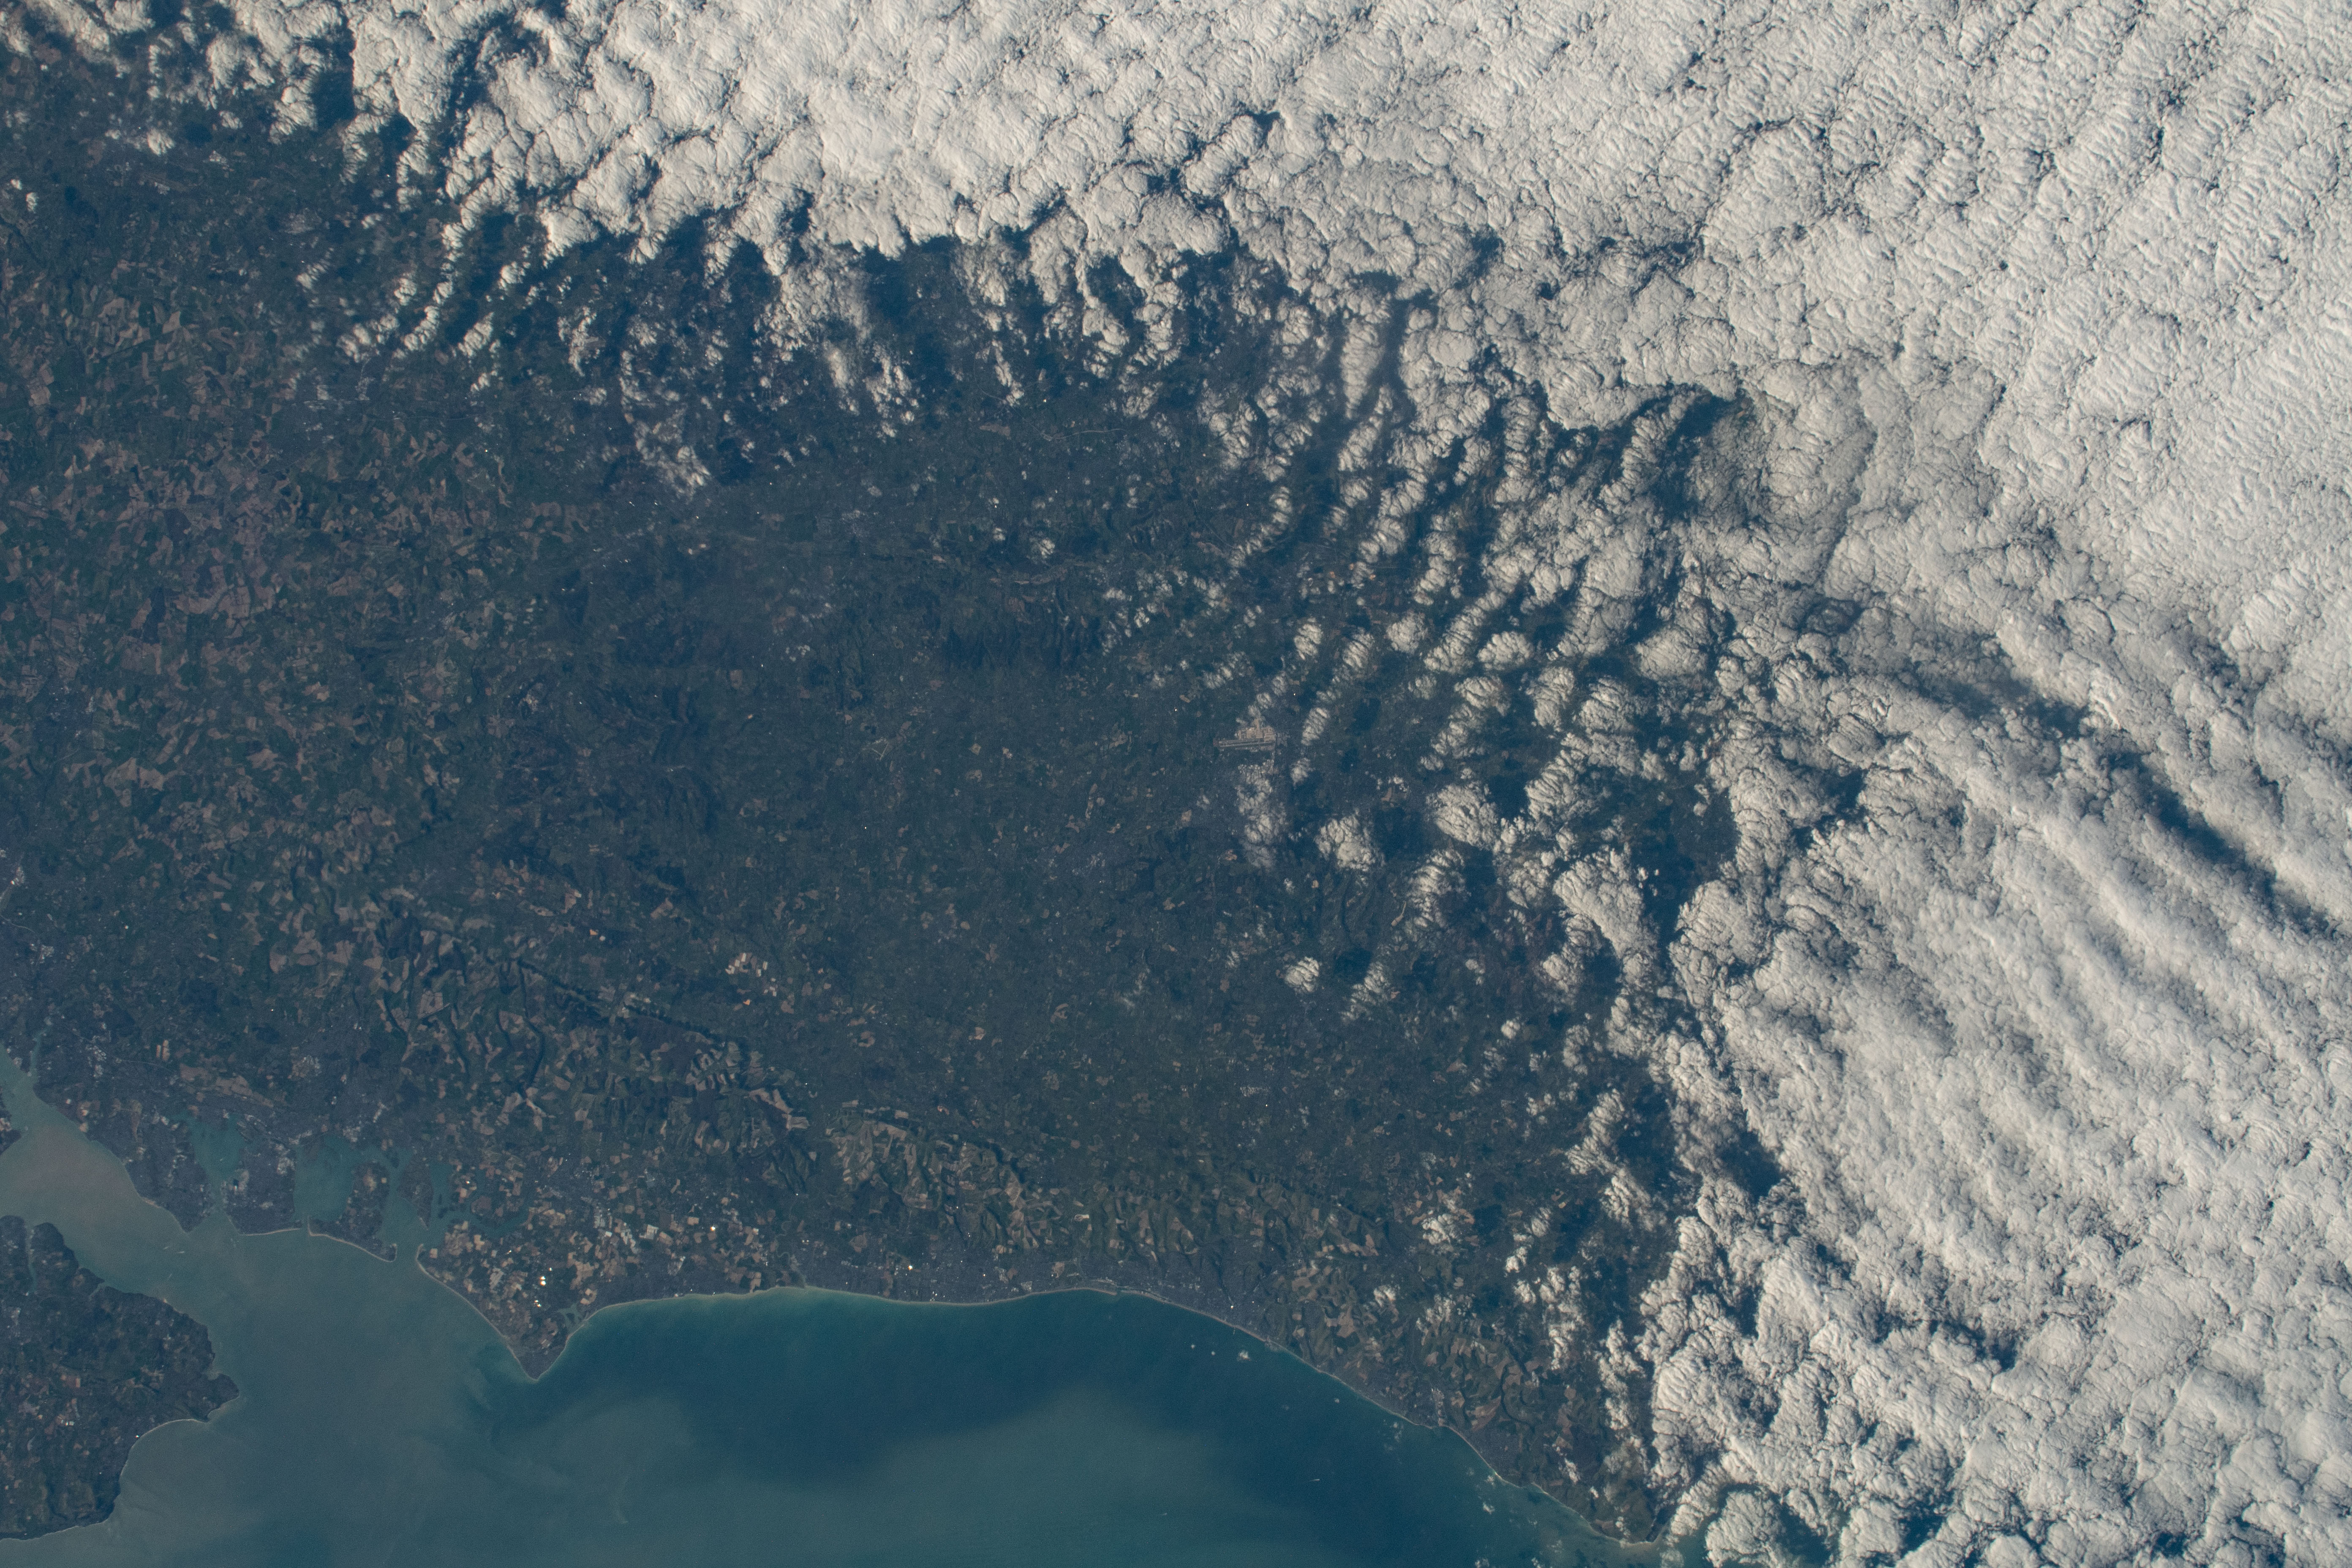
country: UK-ENGLAND
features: HORSHAM, CHICHESTER, FARNHAM
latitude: 51.0
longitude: -0.7
